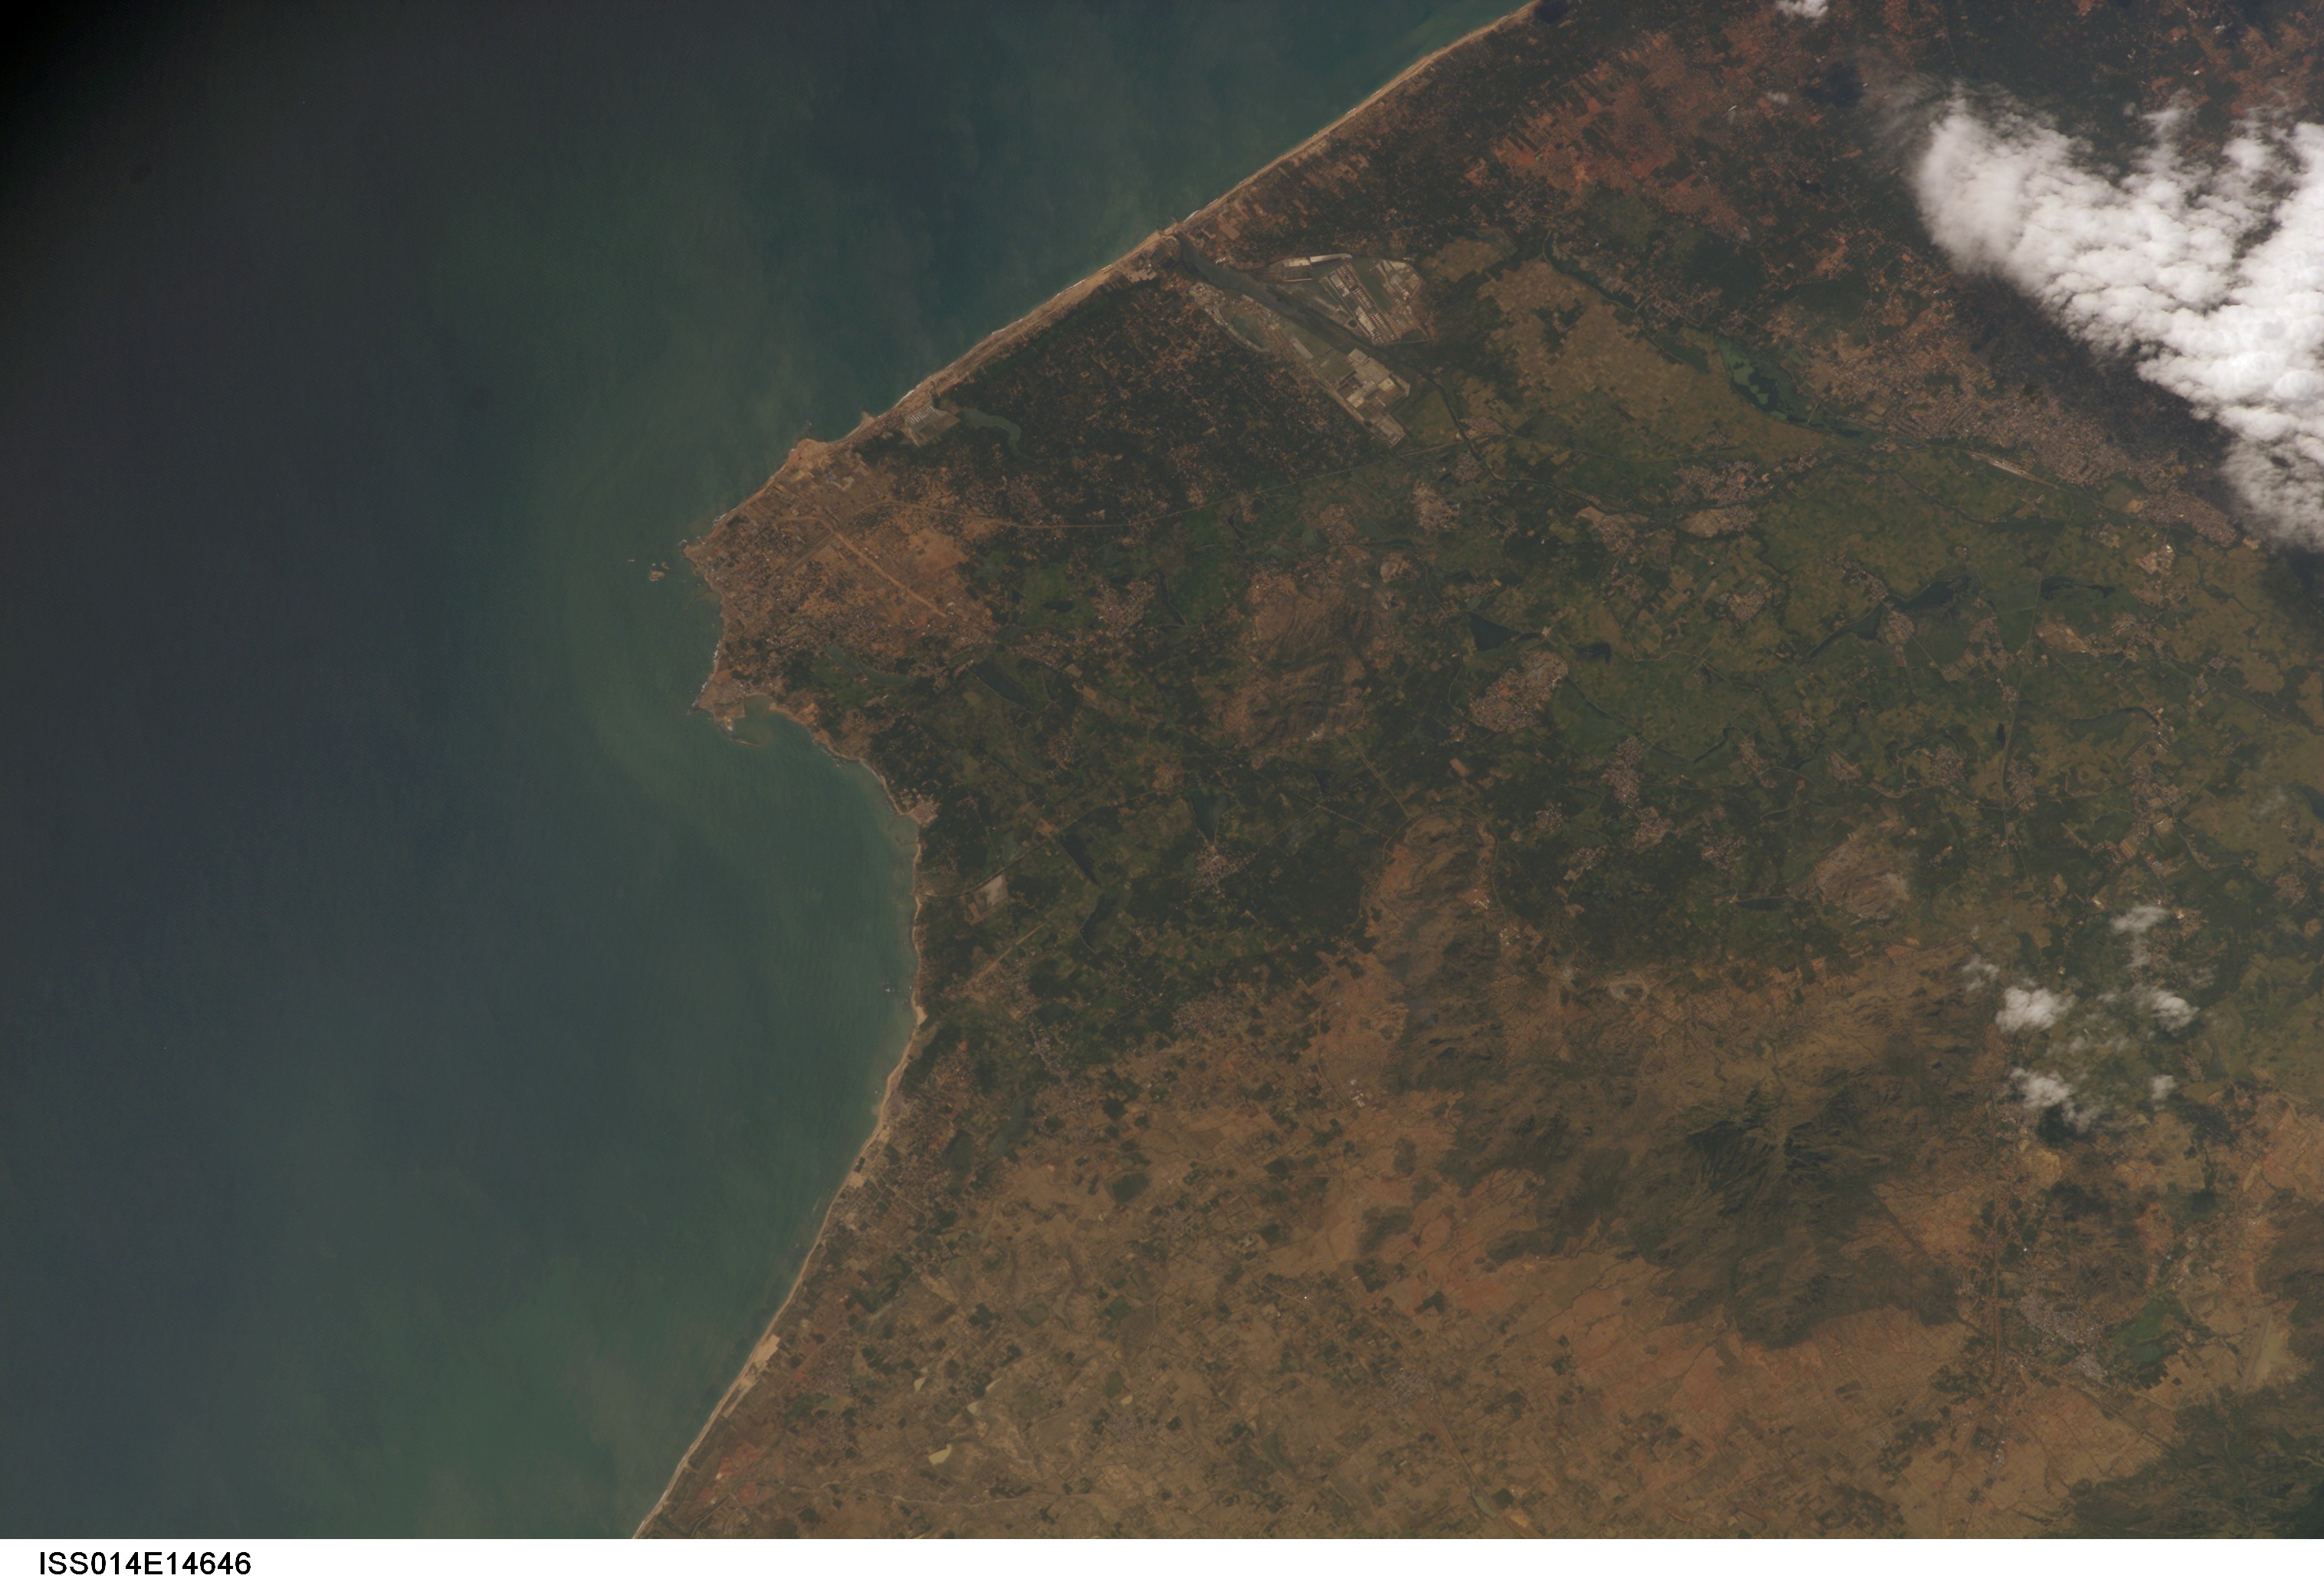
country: INDIA
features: C. COMORIN, KANYAKUMARI
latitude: 8.1
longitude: 77.5
